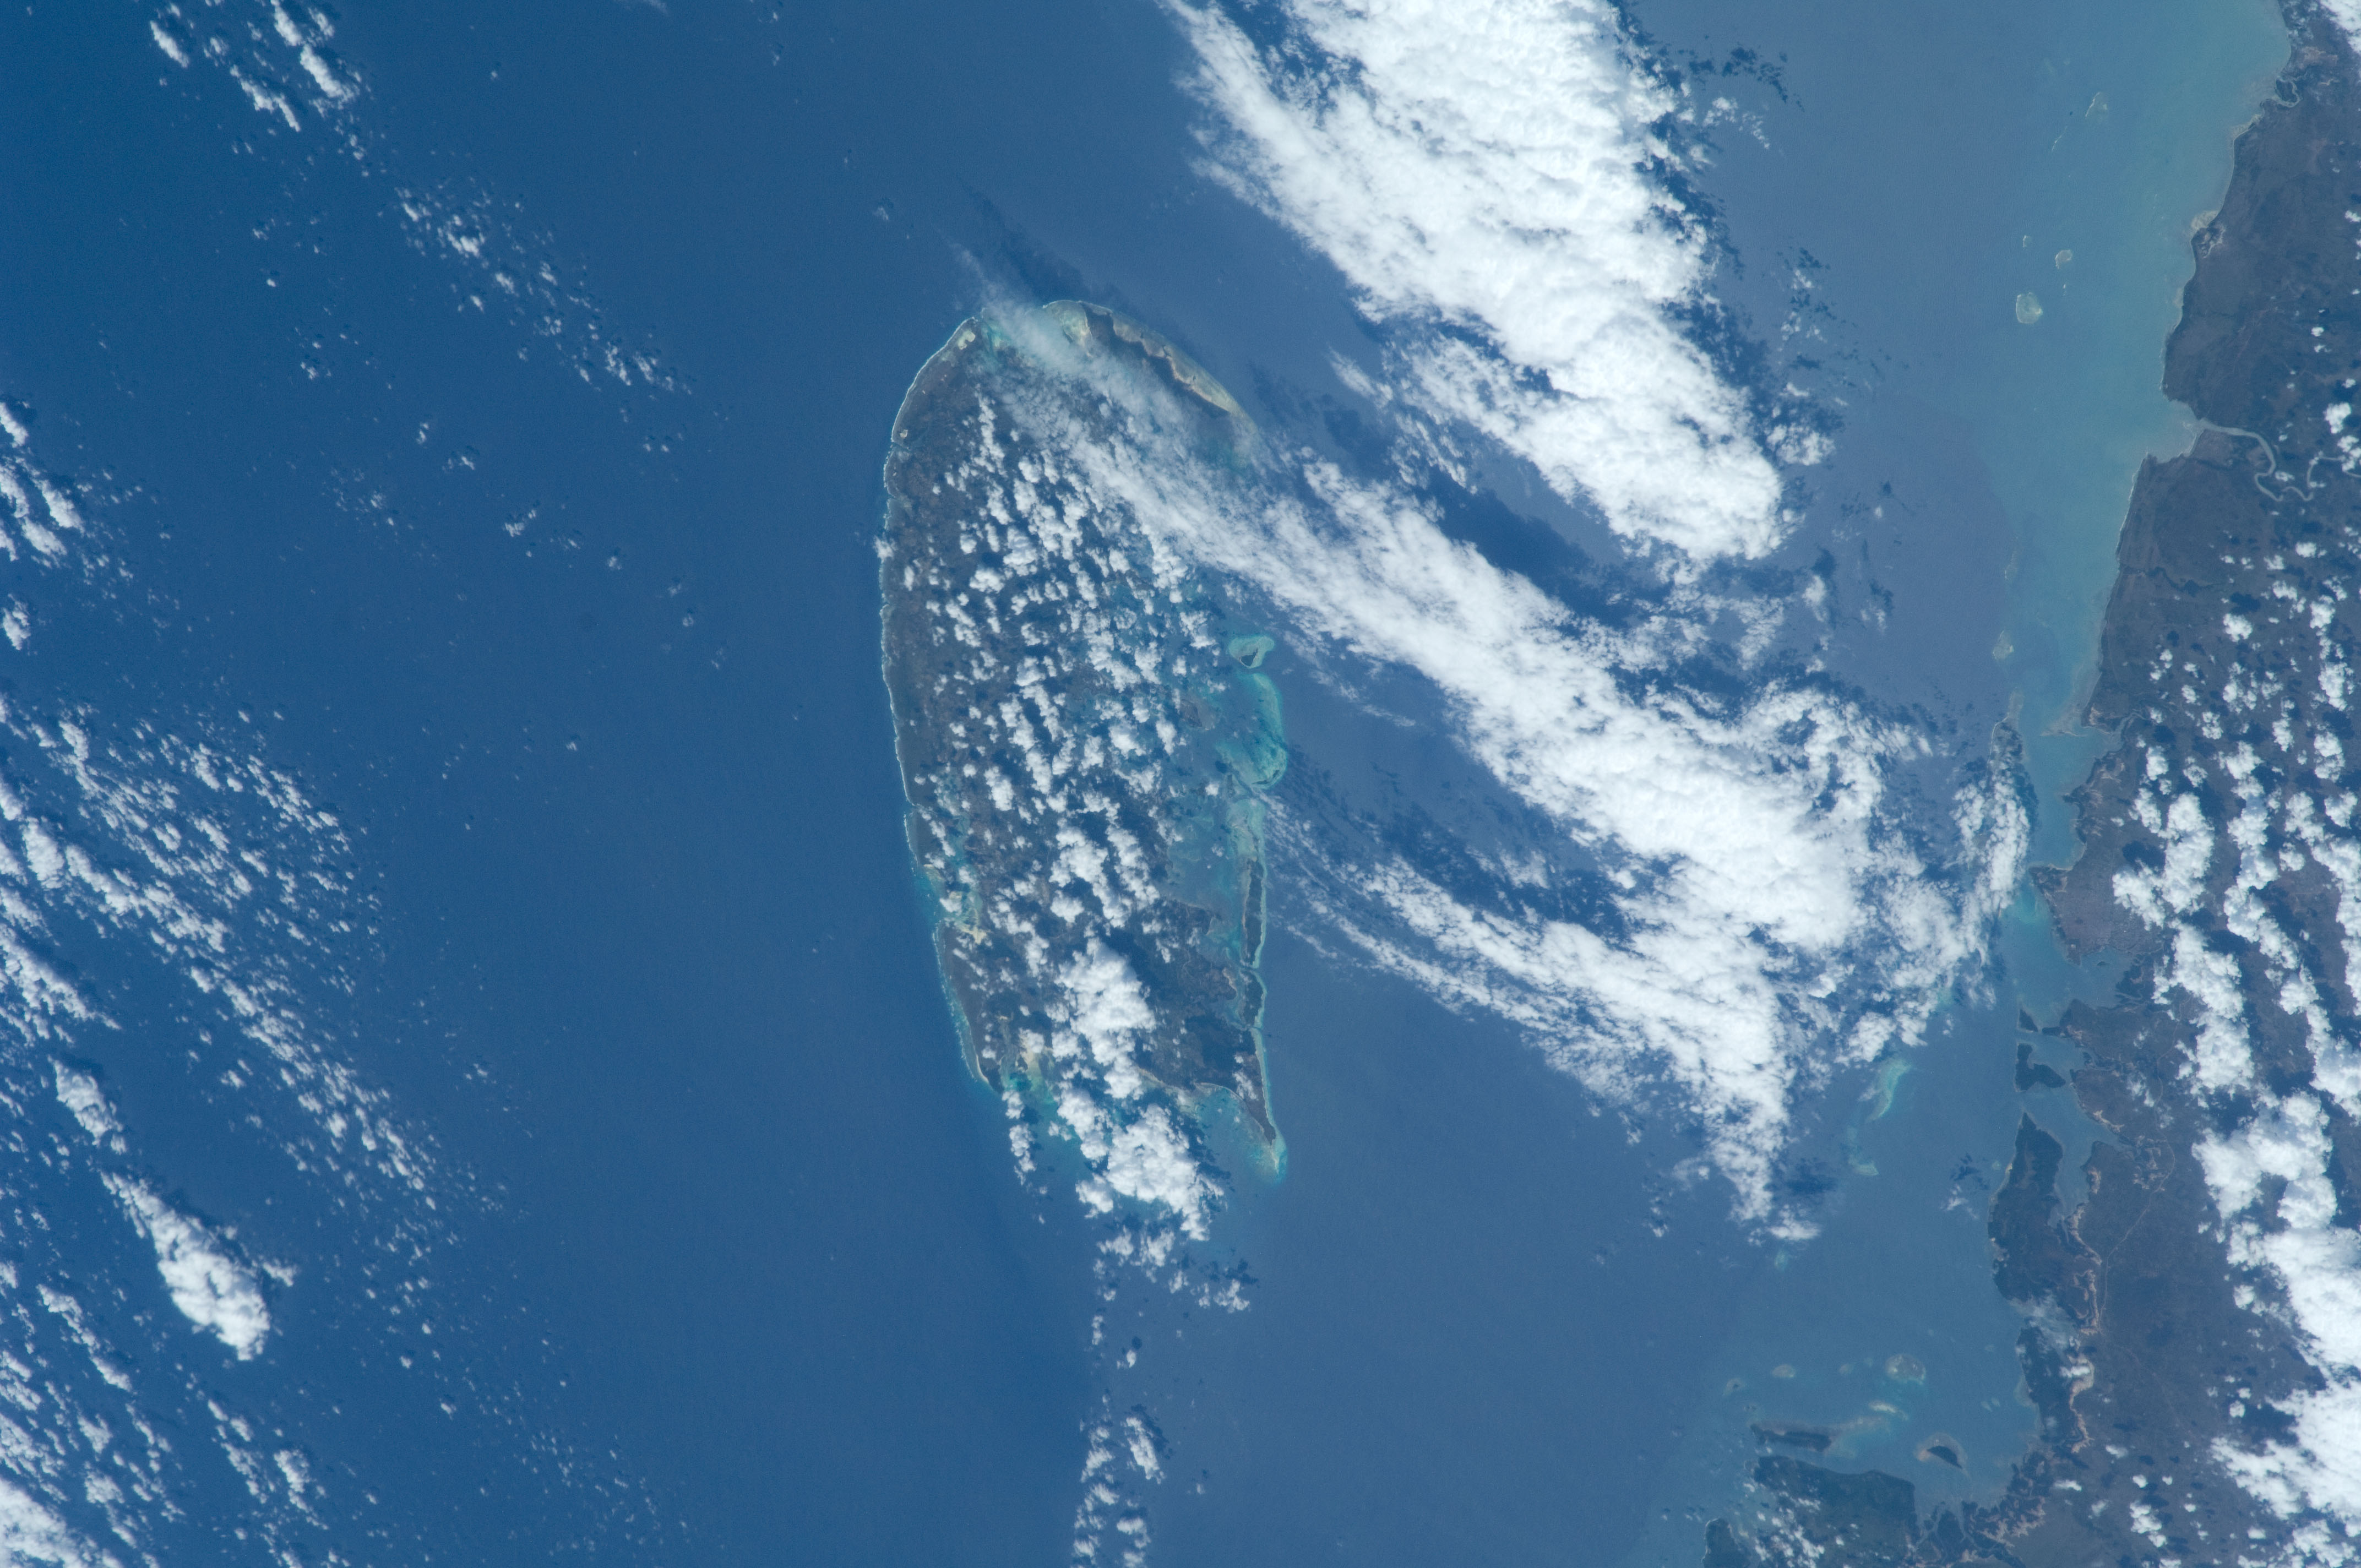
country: TANZANIA
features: PEMBA ISLAND, INDIAN OCEAN, PEMBA CHANNEL, WETLANDS, REEFS
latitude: -5.1
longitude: 39.7
